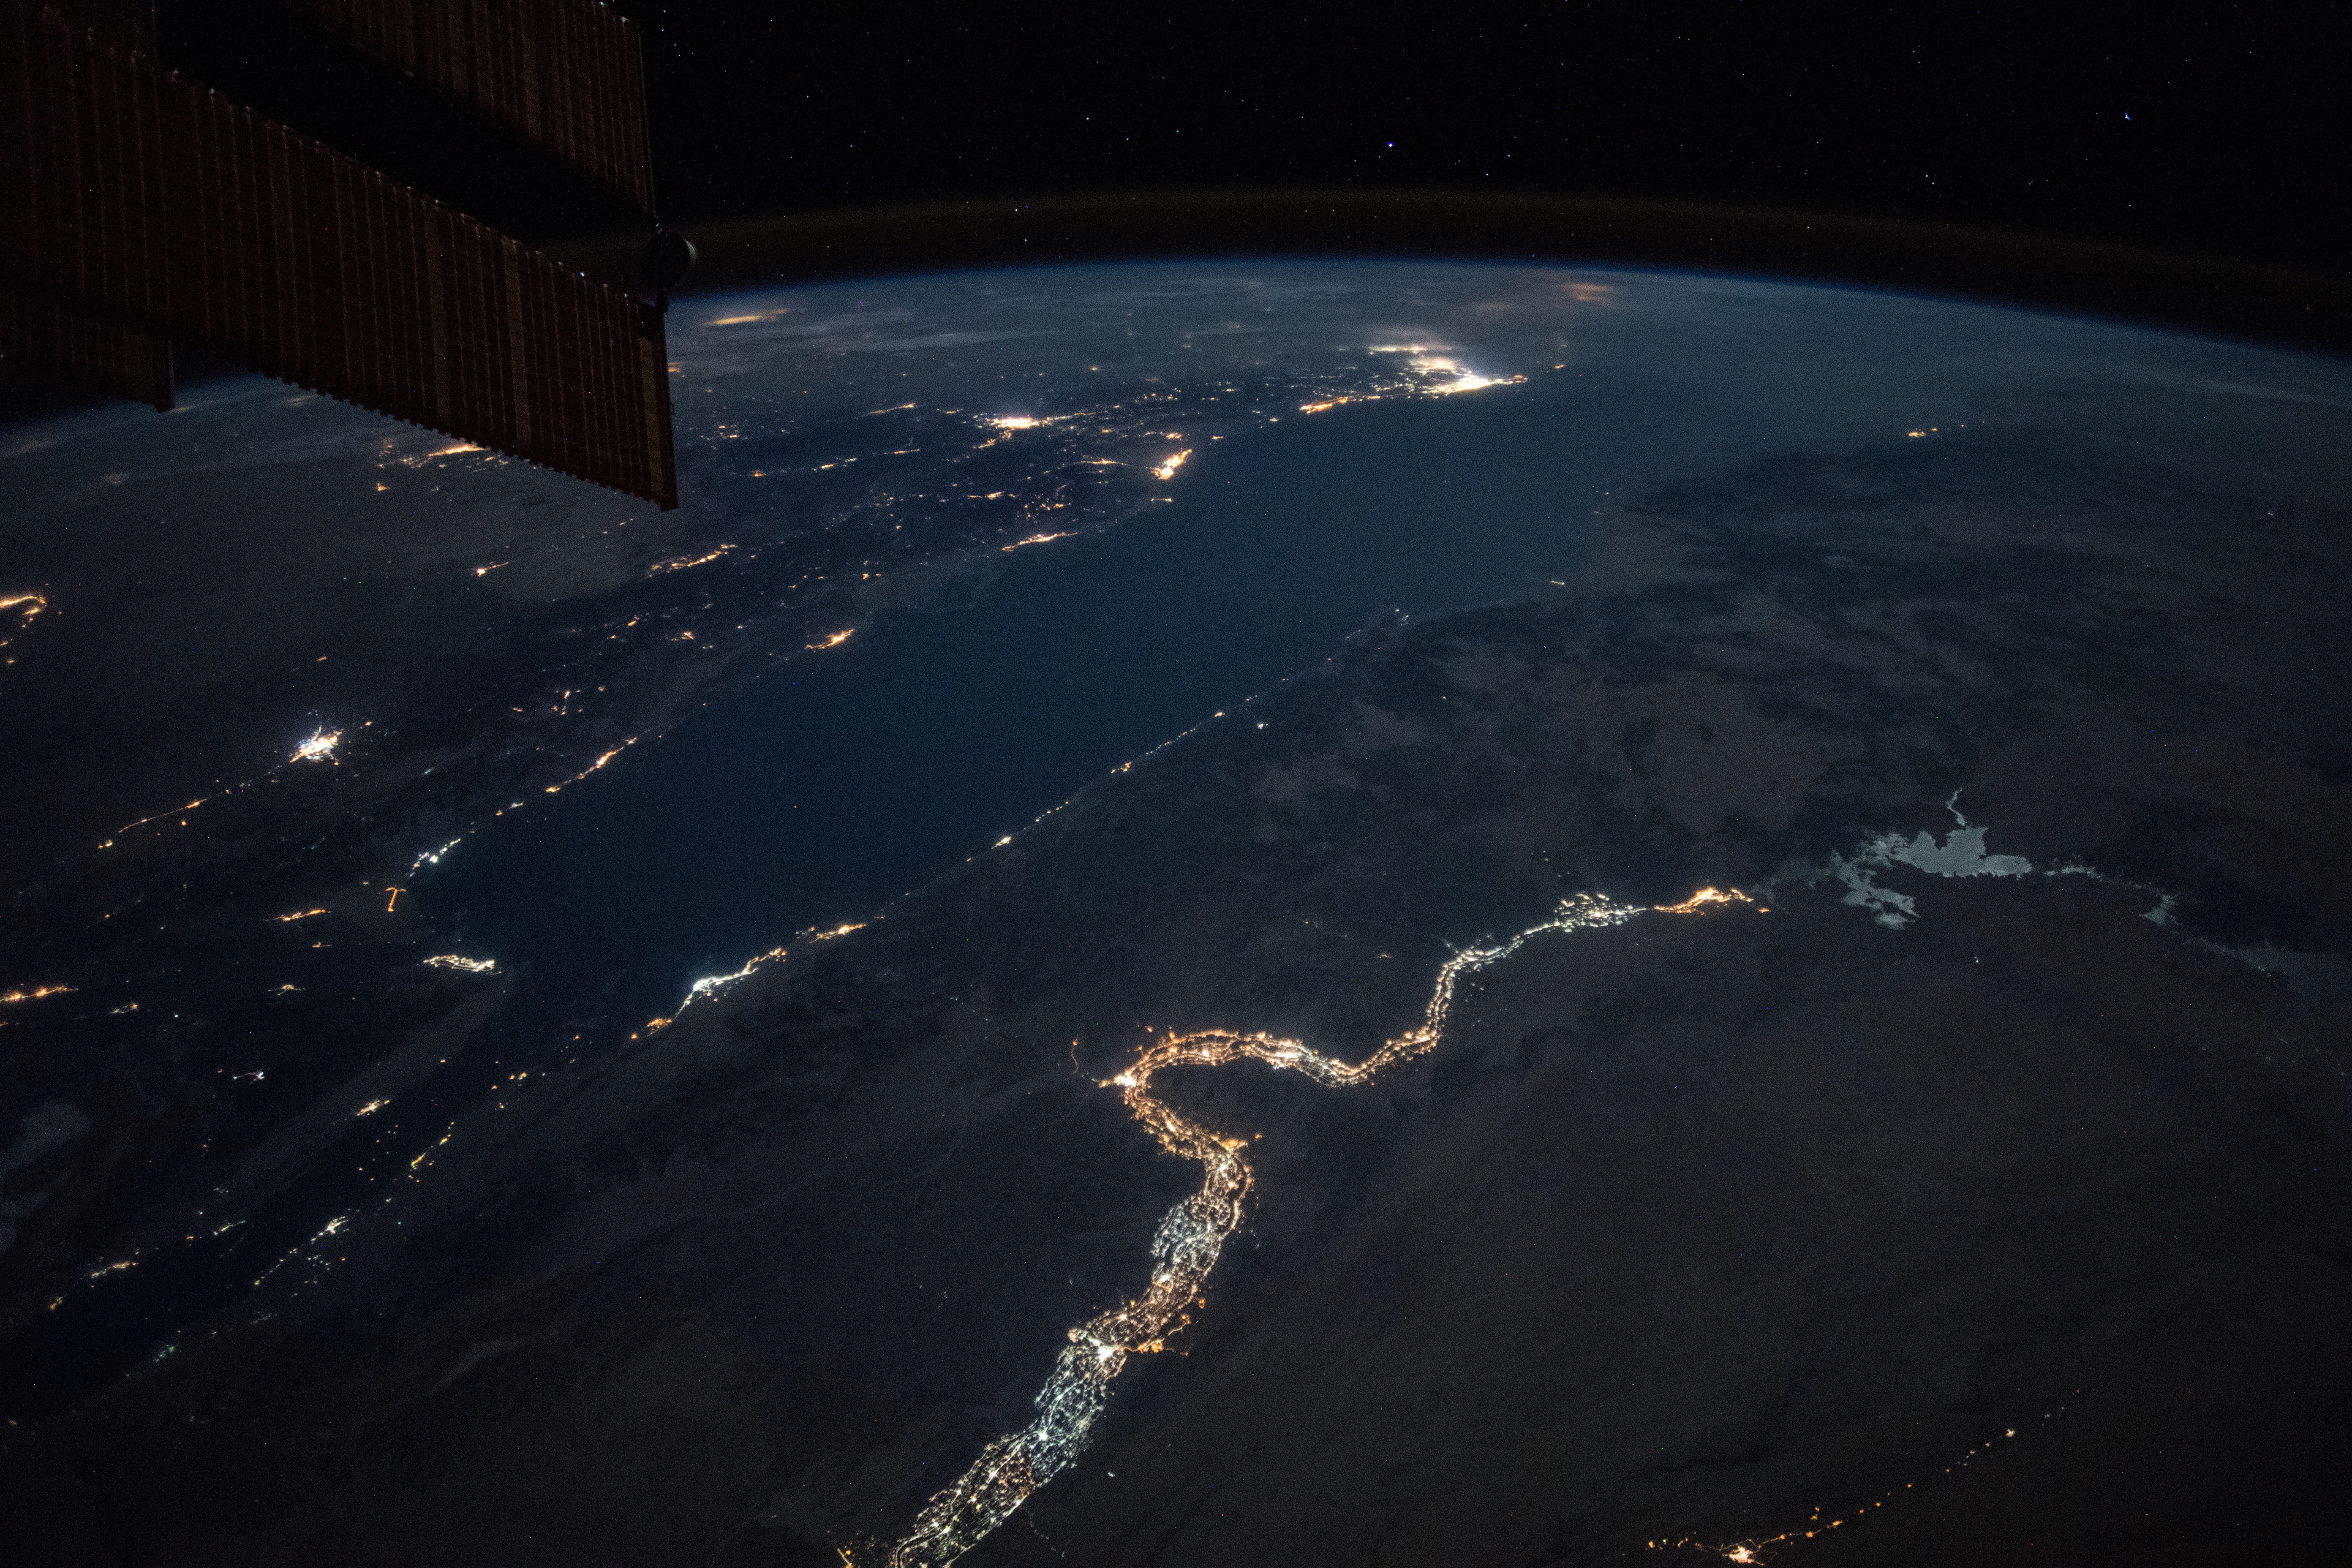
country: EGYPT
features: NILE RIVER, NUBIAN DESERT, NASSER LAKE, EASTER DESERT, RED SEA, GULF OF SUEZ, GULF OF AQABA, NIGHT, EARTH LIMB
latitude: 25.1
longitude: 34.6
